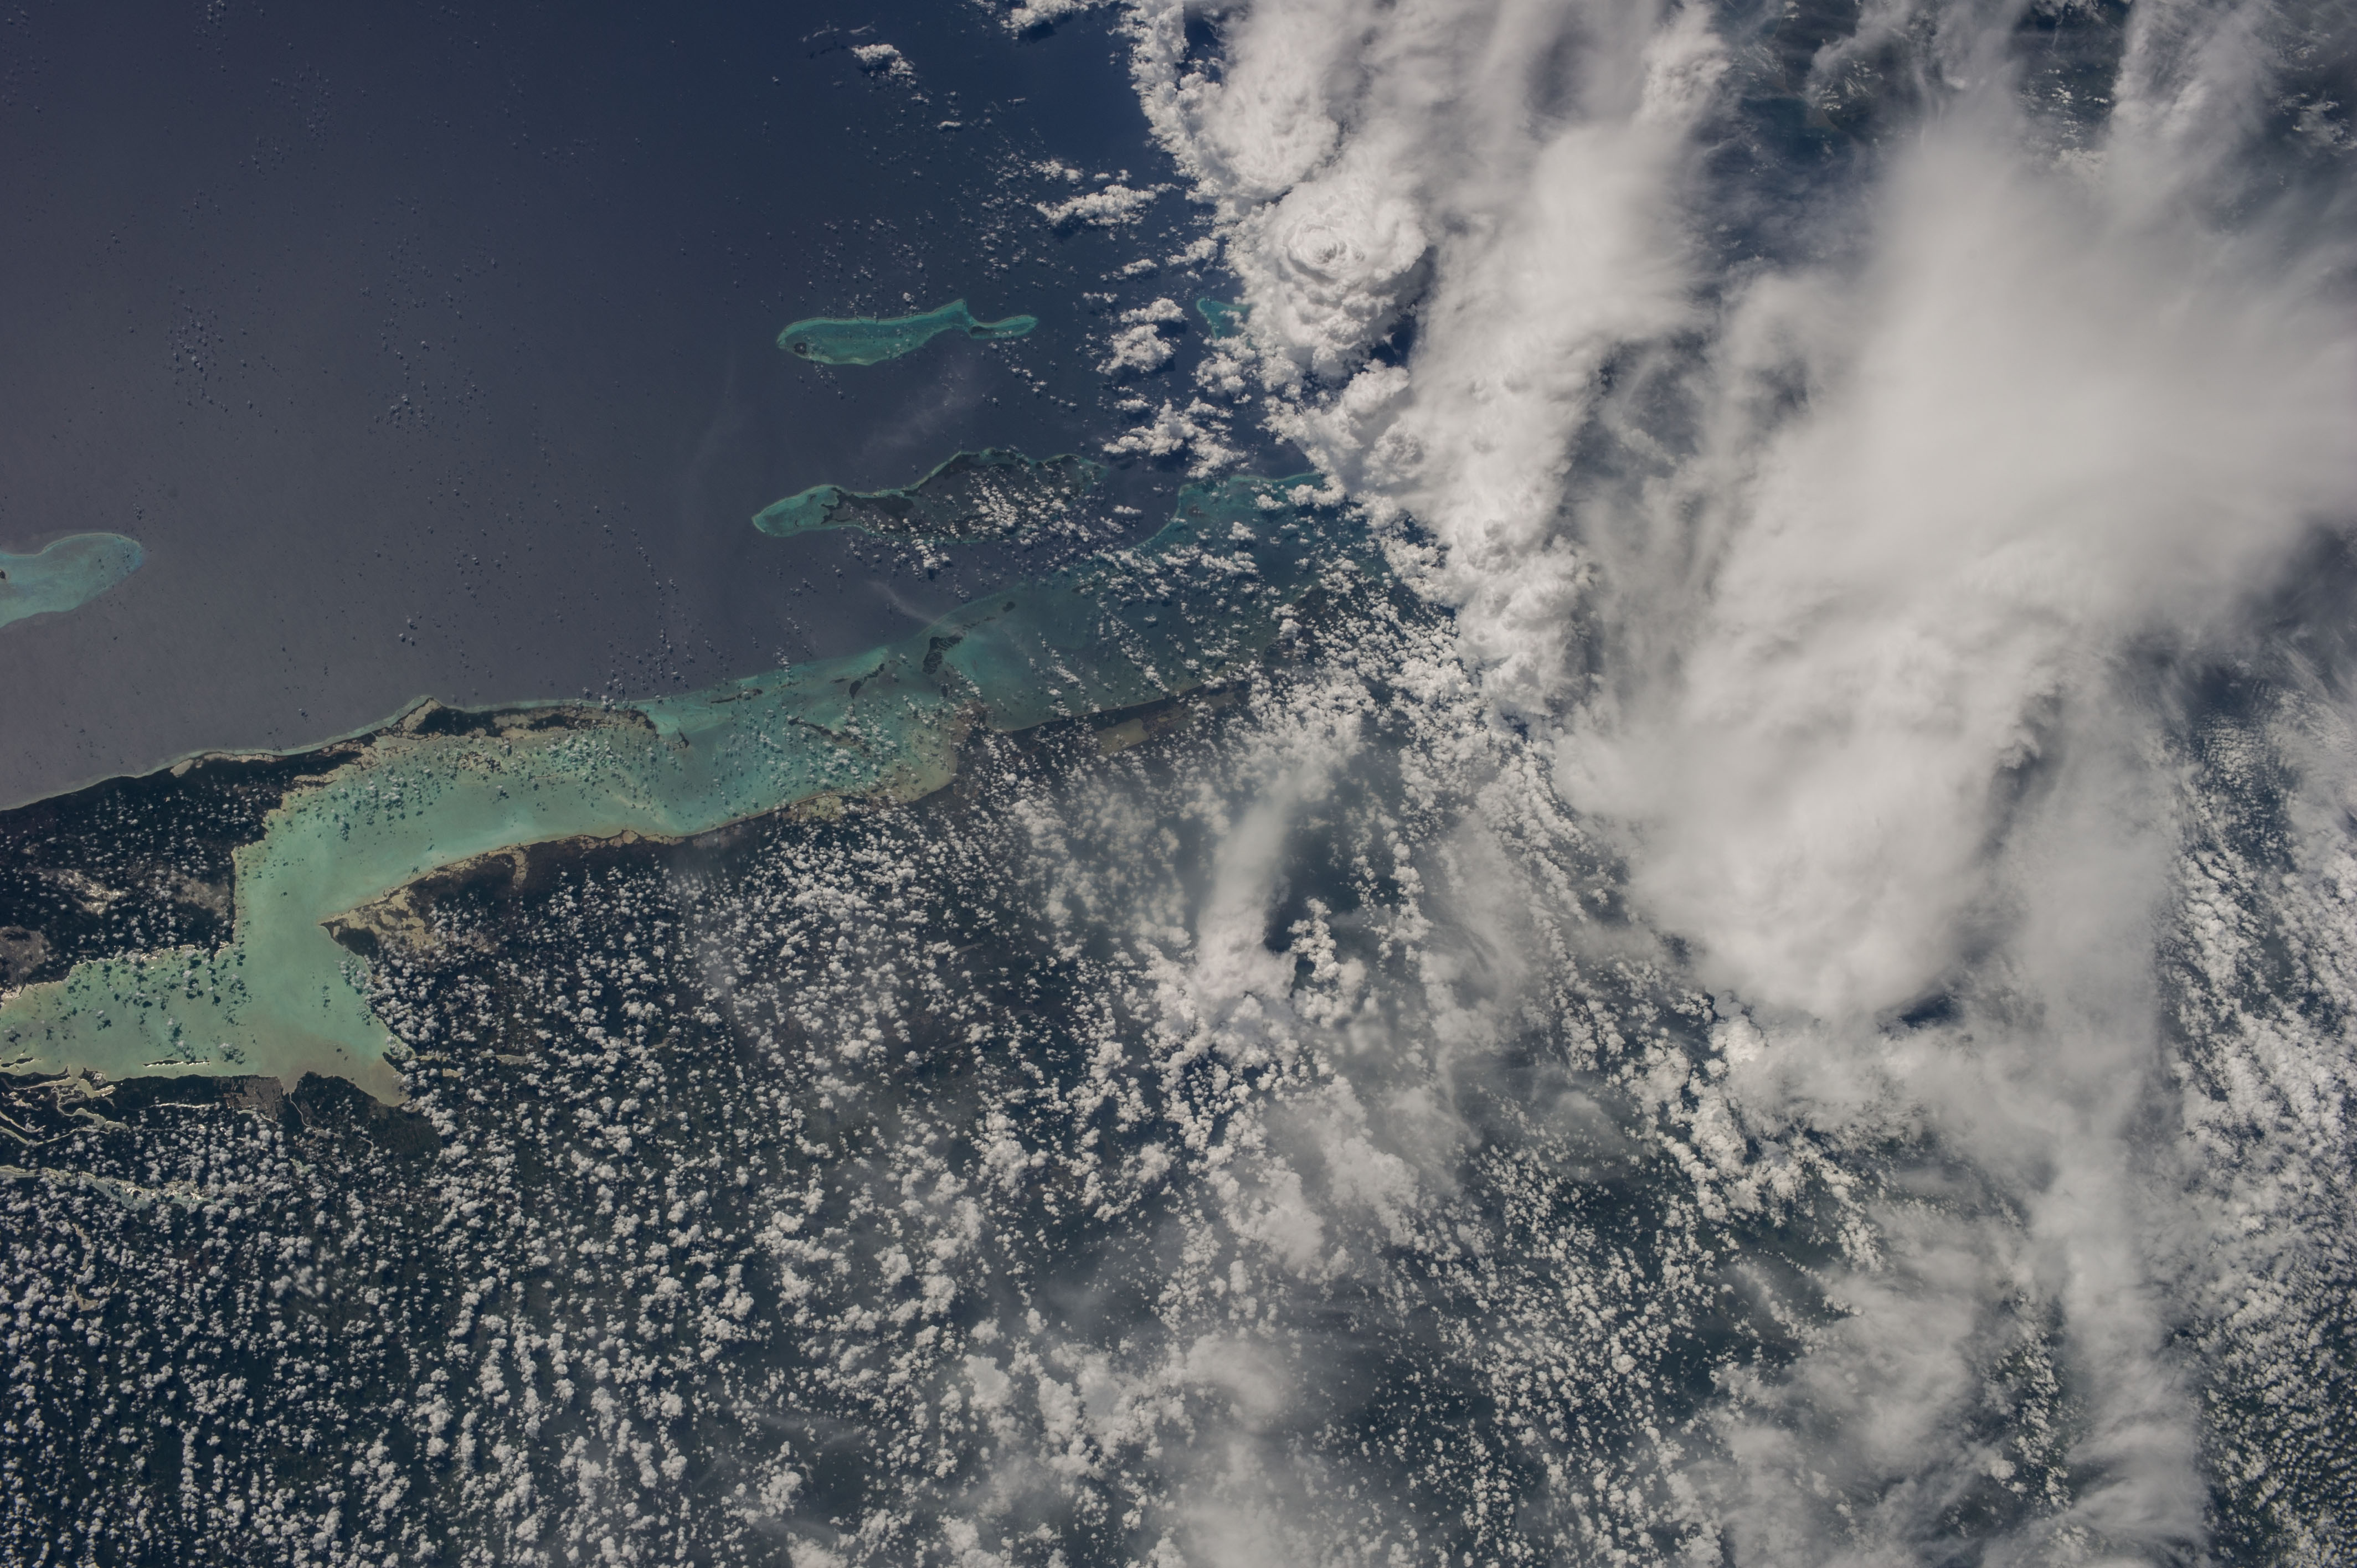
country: BELIZE
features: BELIZE BARRIER REEF, TURNEFFE ISLANDS, HALF MOON CAY
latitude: 17.5
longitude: -88.5
